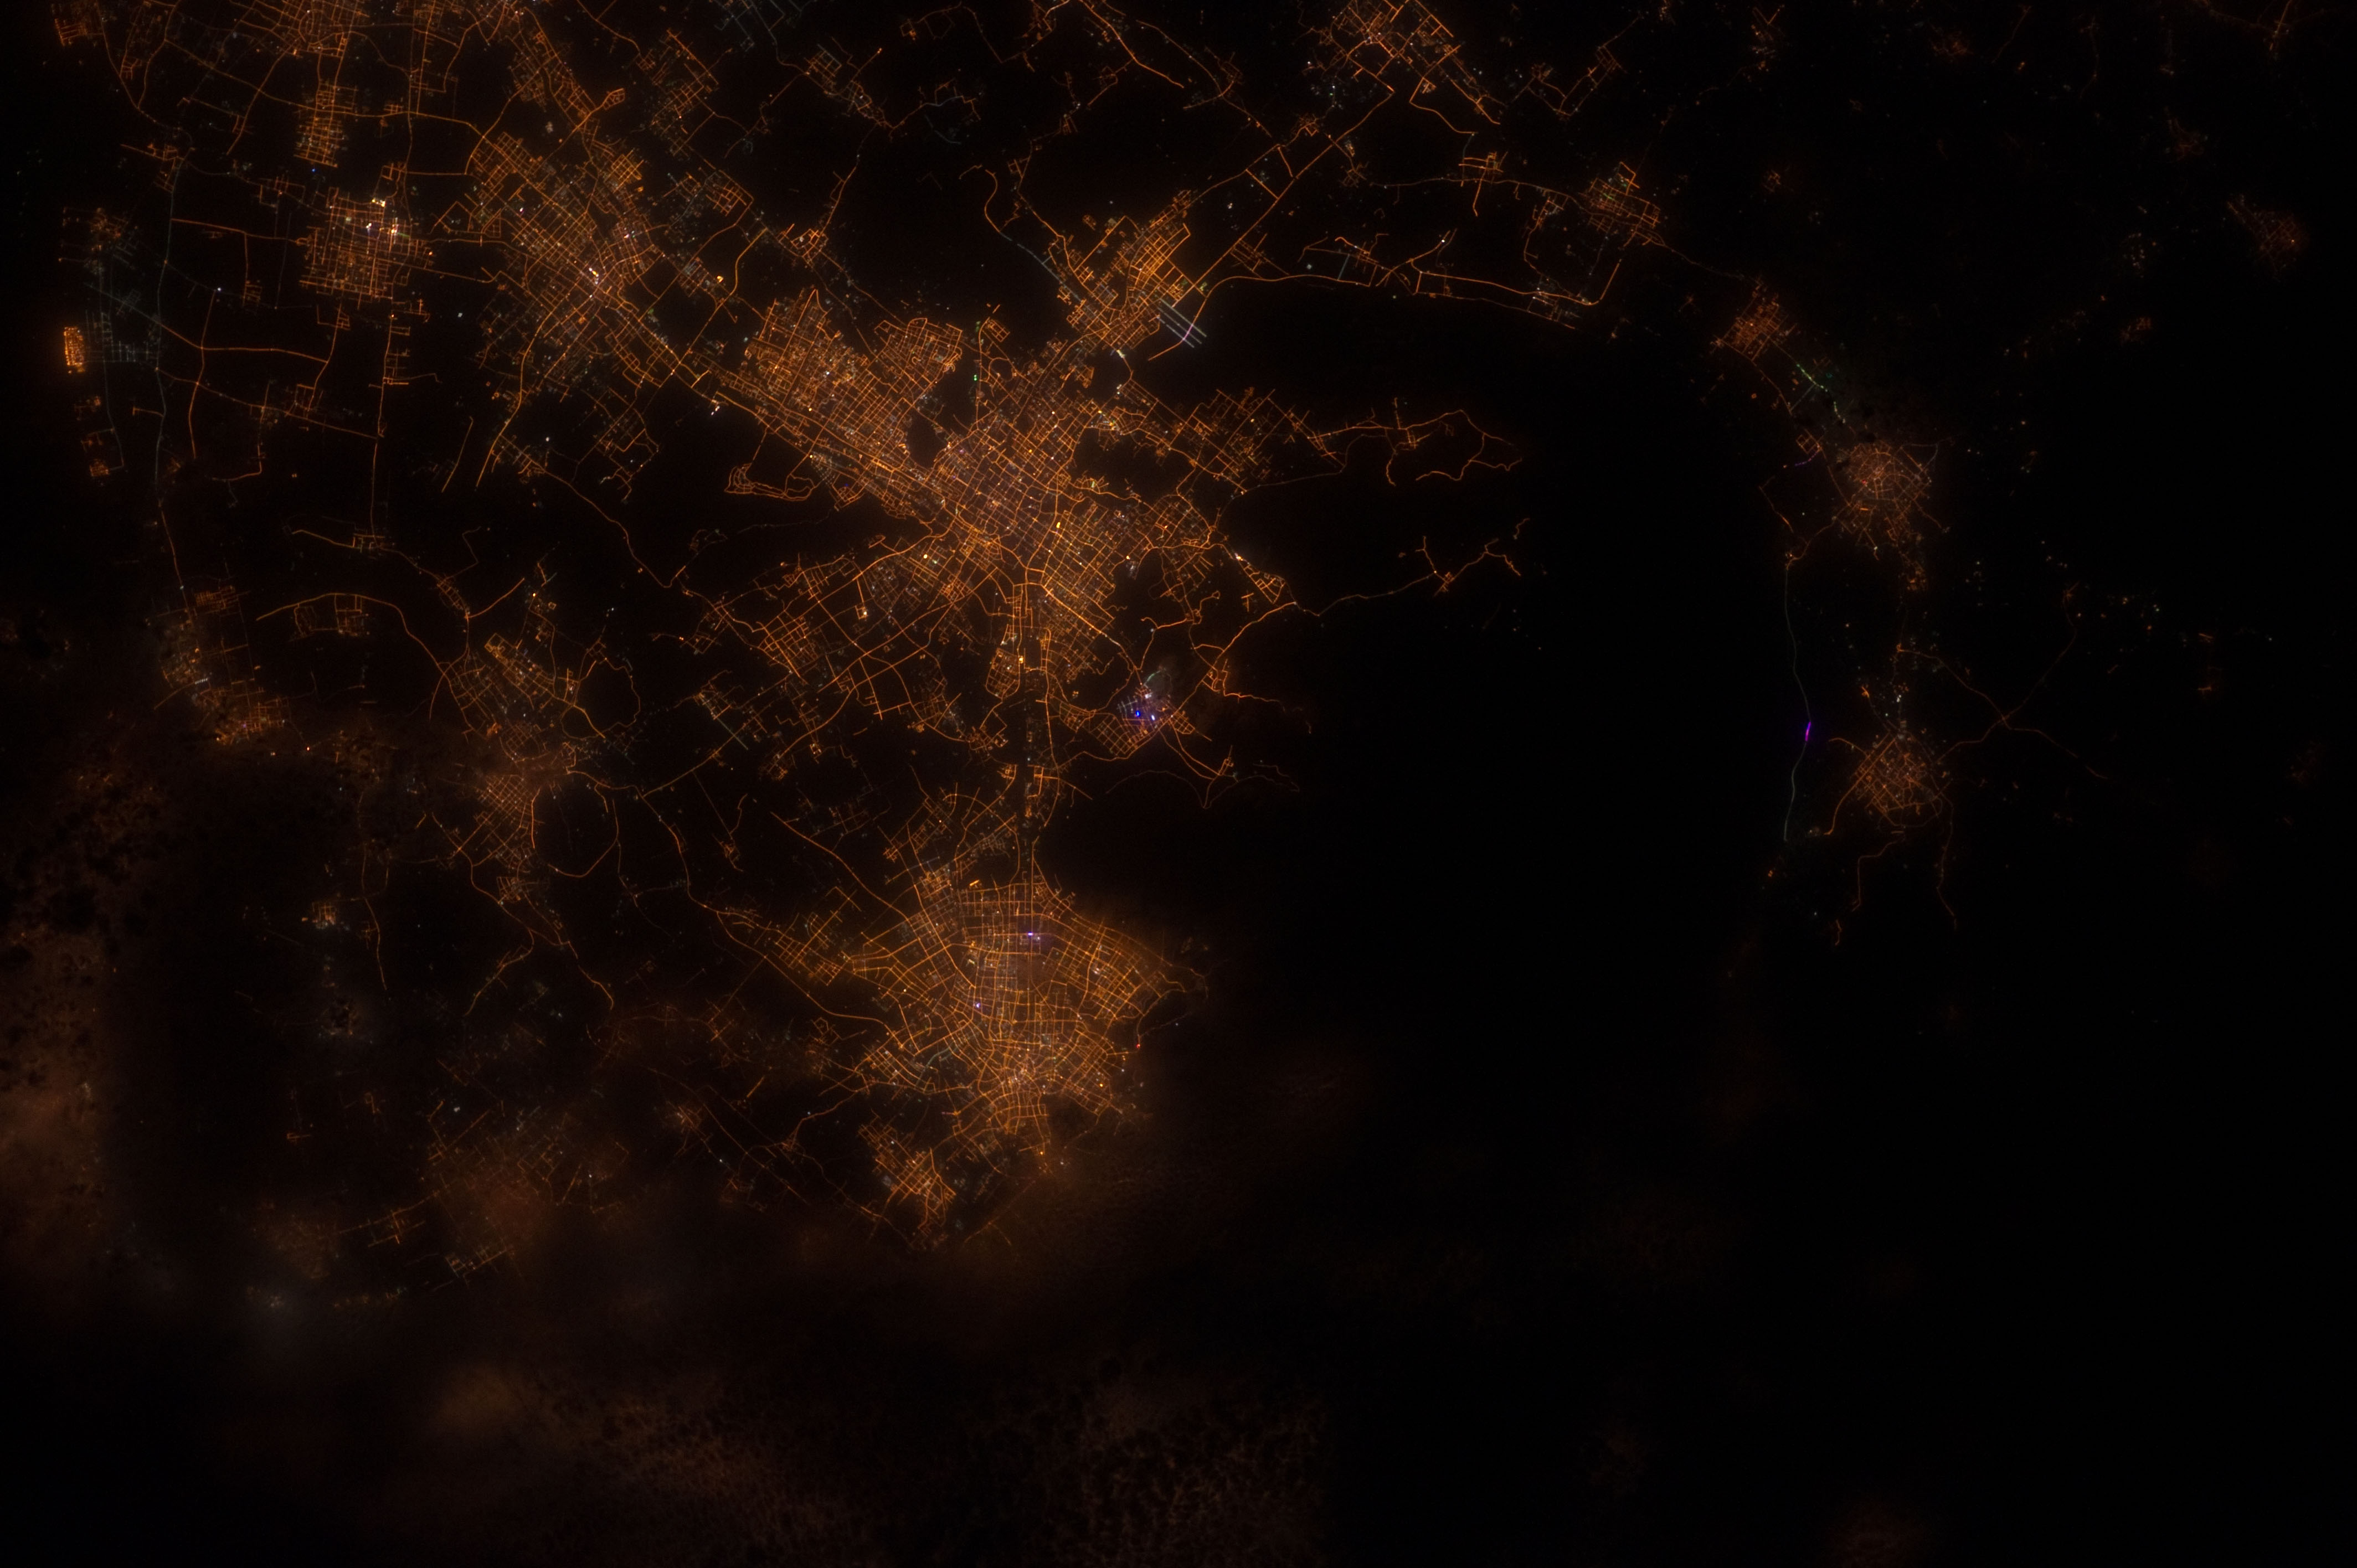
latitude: 31.3
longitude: 120.9
